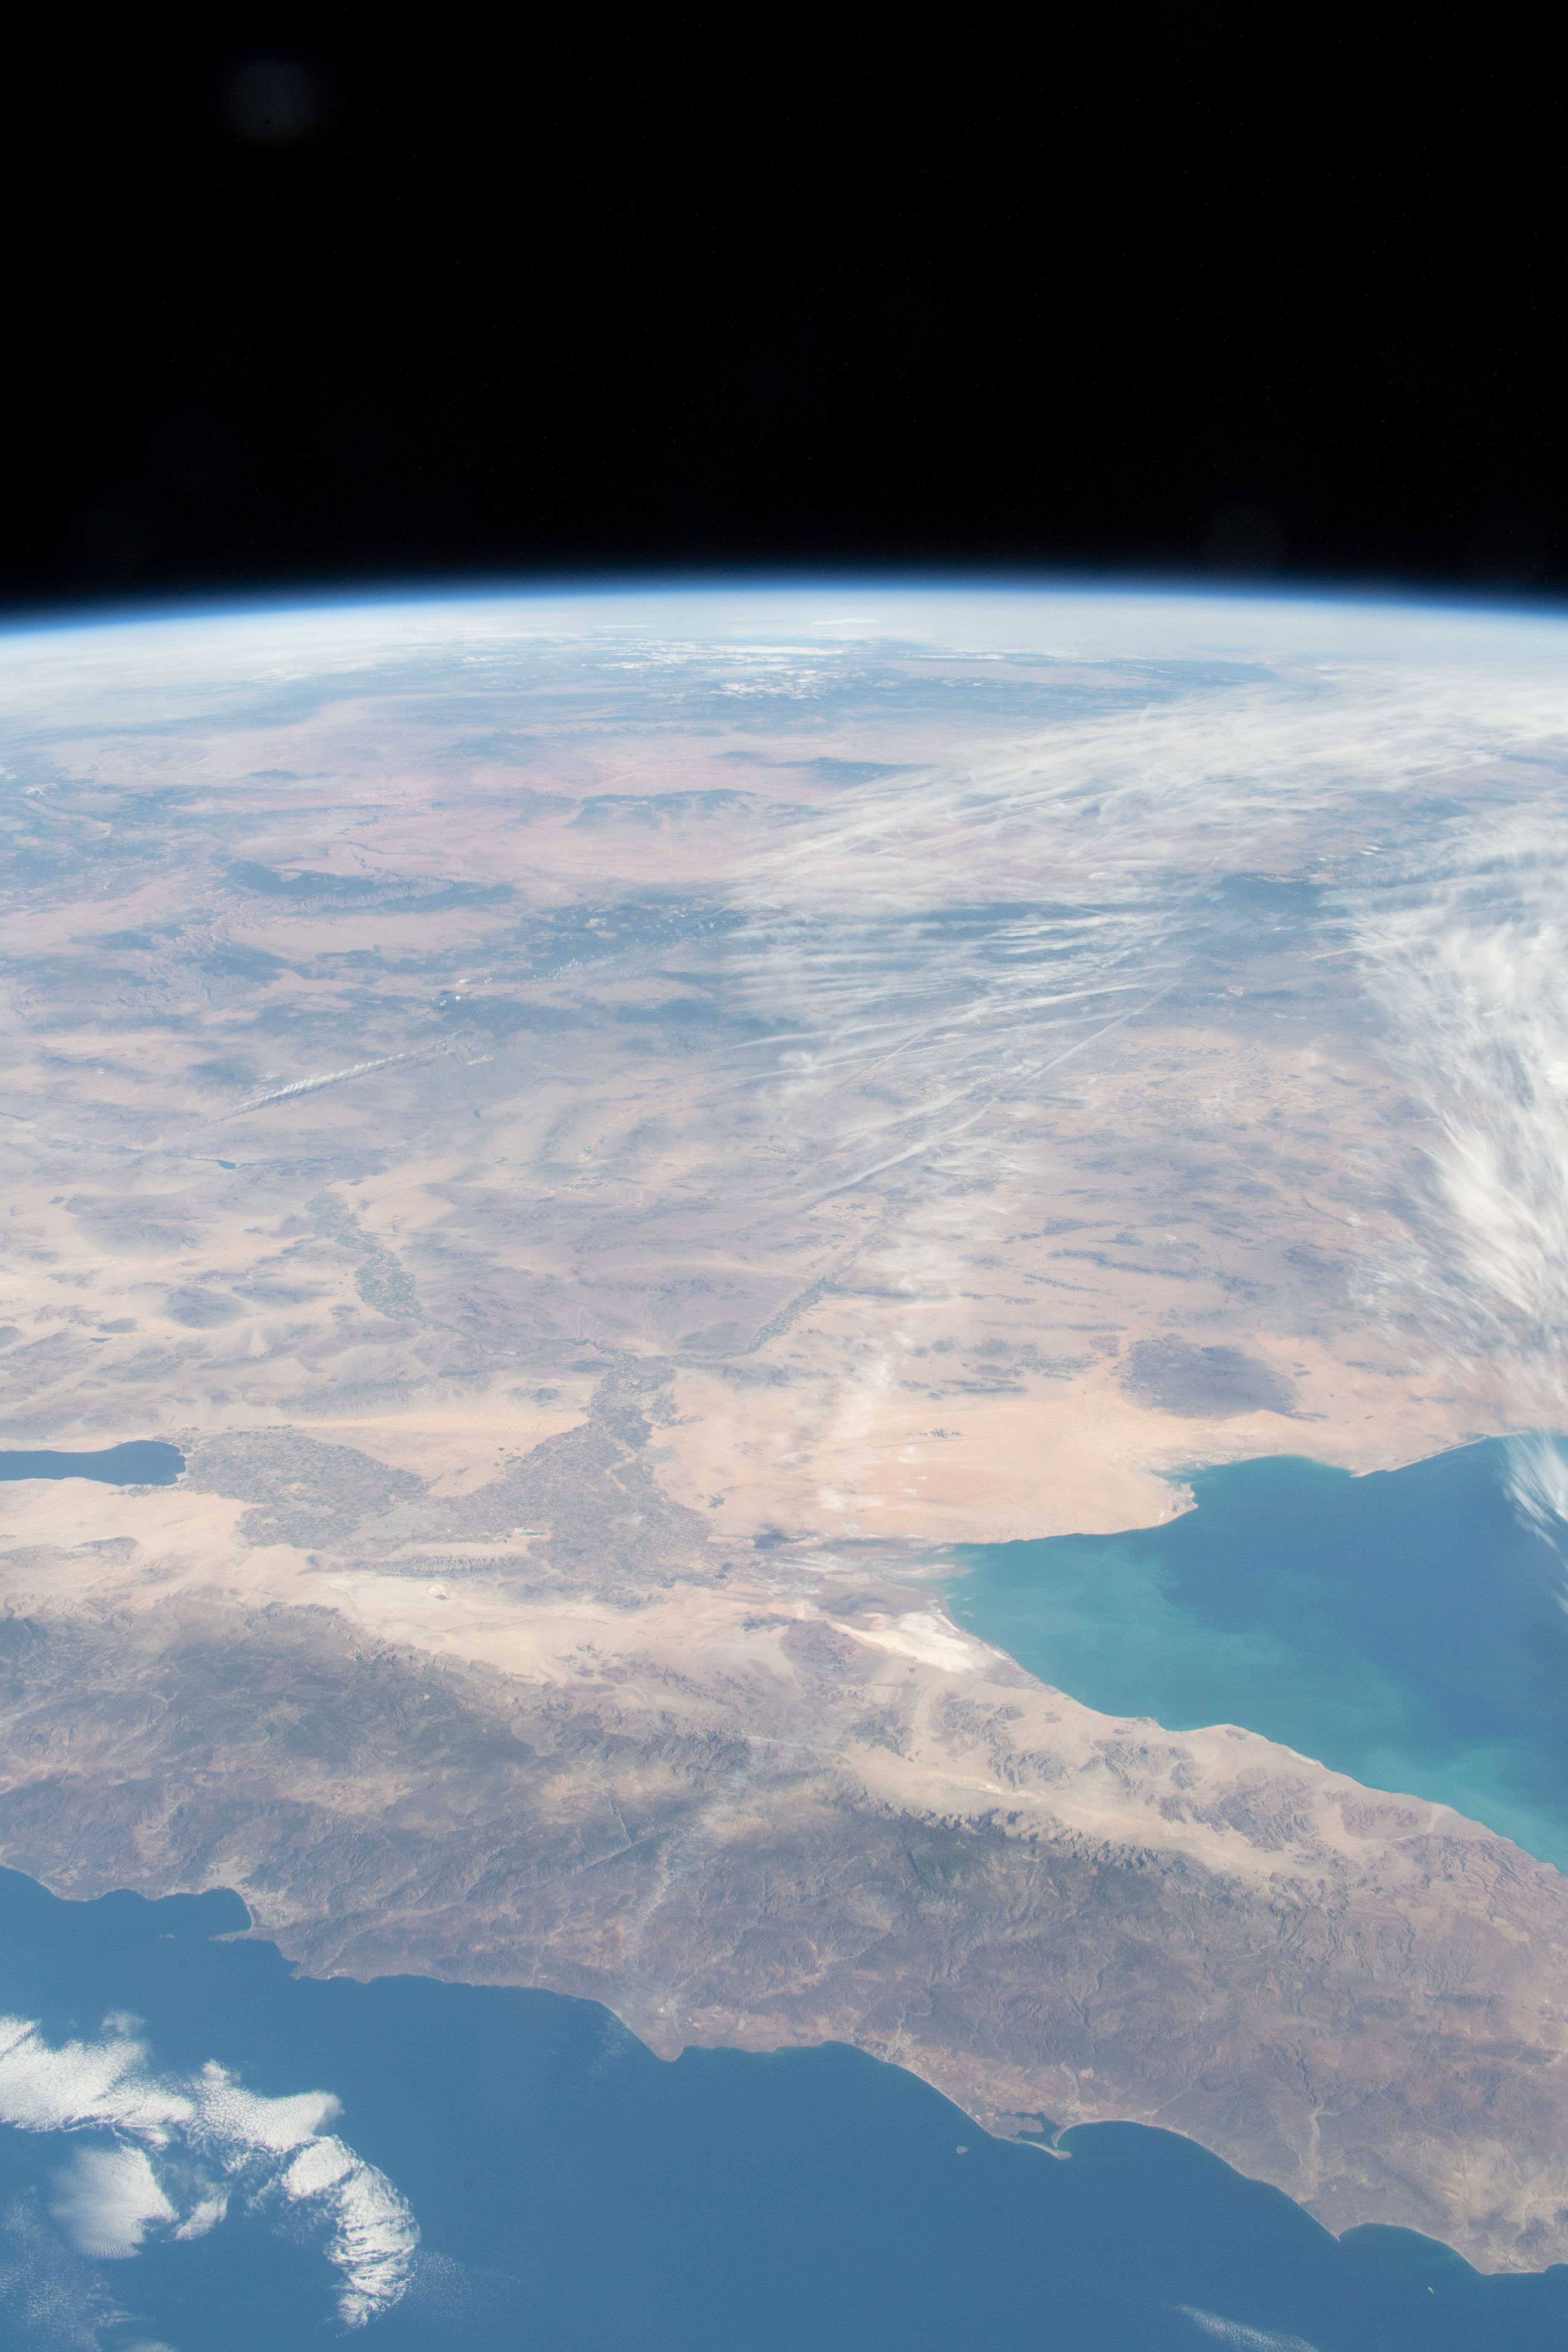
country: USA-ARIZONA
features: SONORAN DESERT, WAGNER BASIN, ARIZONA
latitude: 33.5
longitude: -112.0
